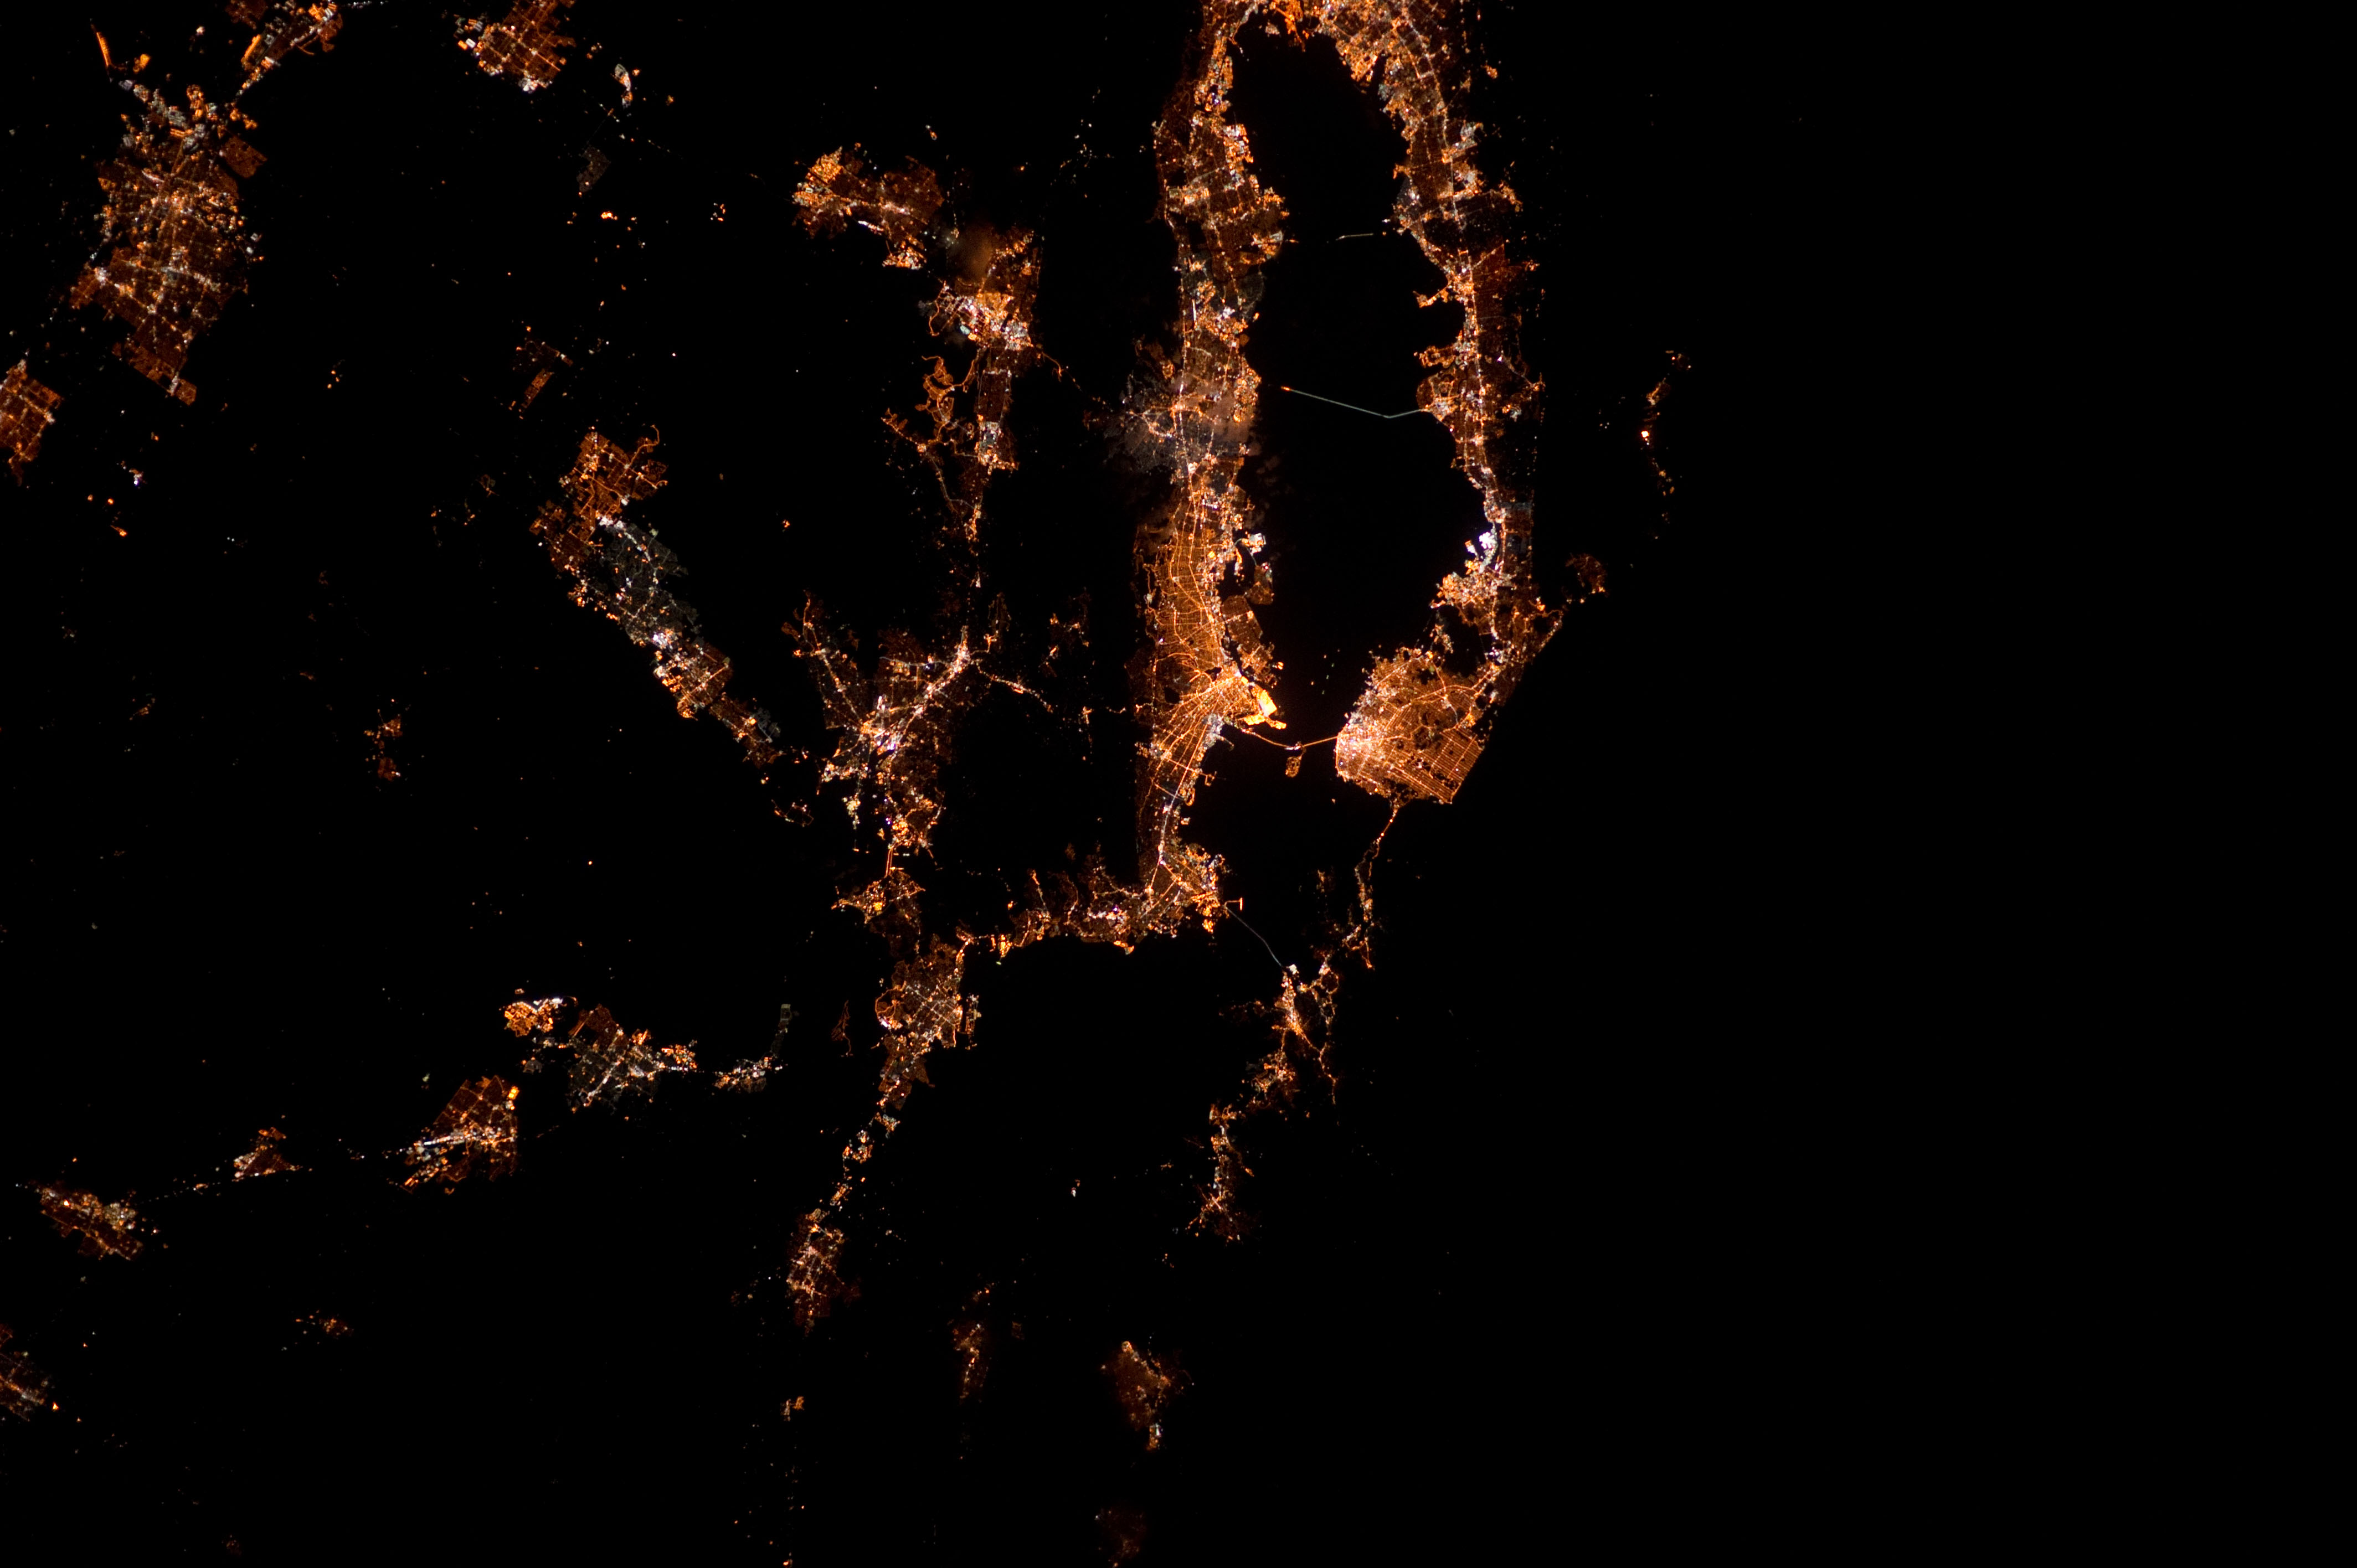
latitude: 37.8
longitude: -122.4
